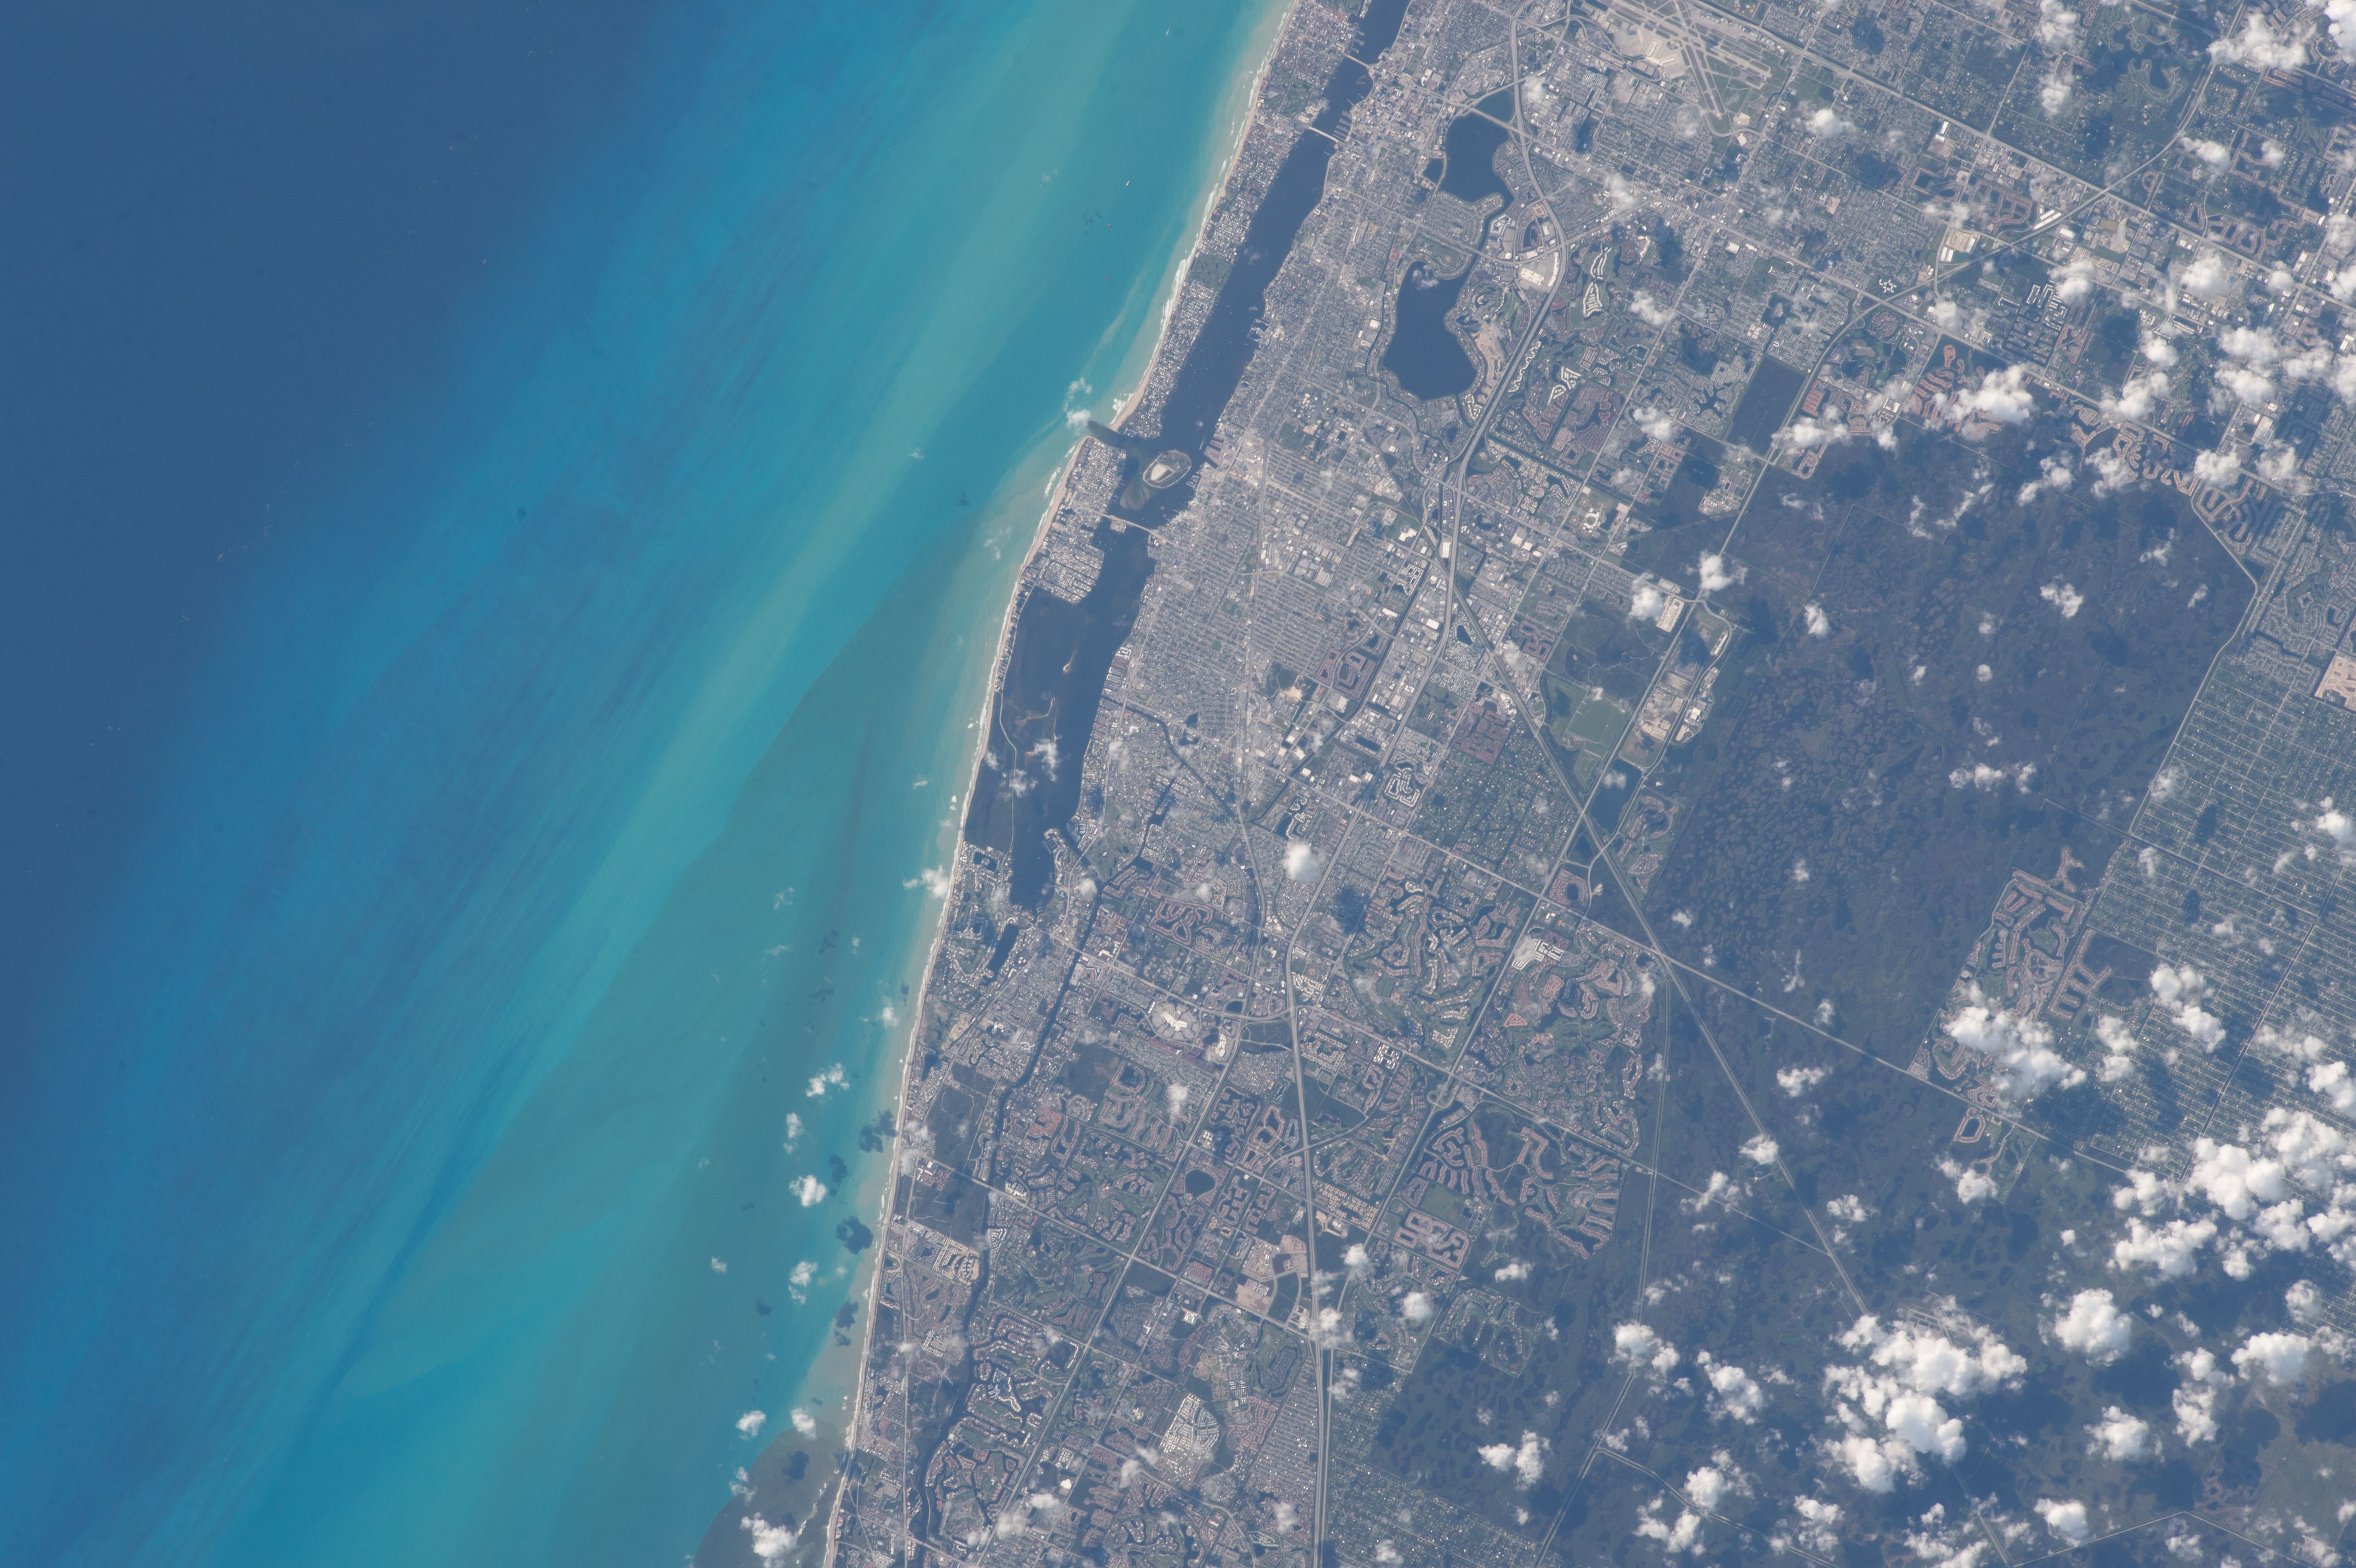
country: USA-FLORIDA
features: NORTH PALM BEACH, PALM BEACH GARDENS, LAKE PARK, RIVERA BEACH
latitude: 26.8
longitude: -80.1
